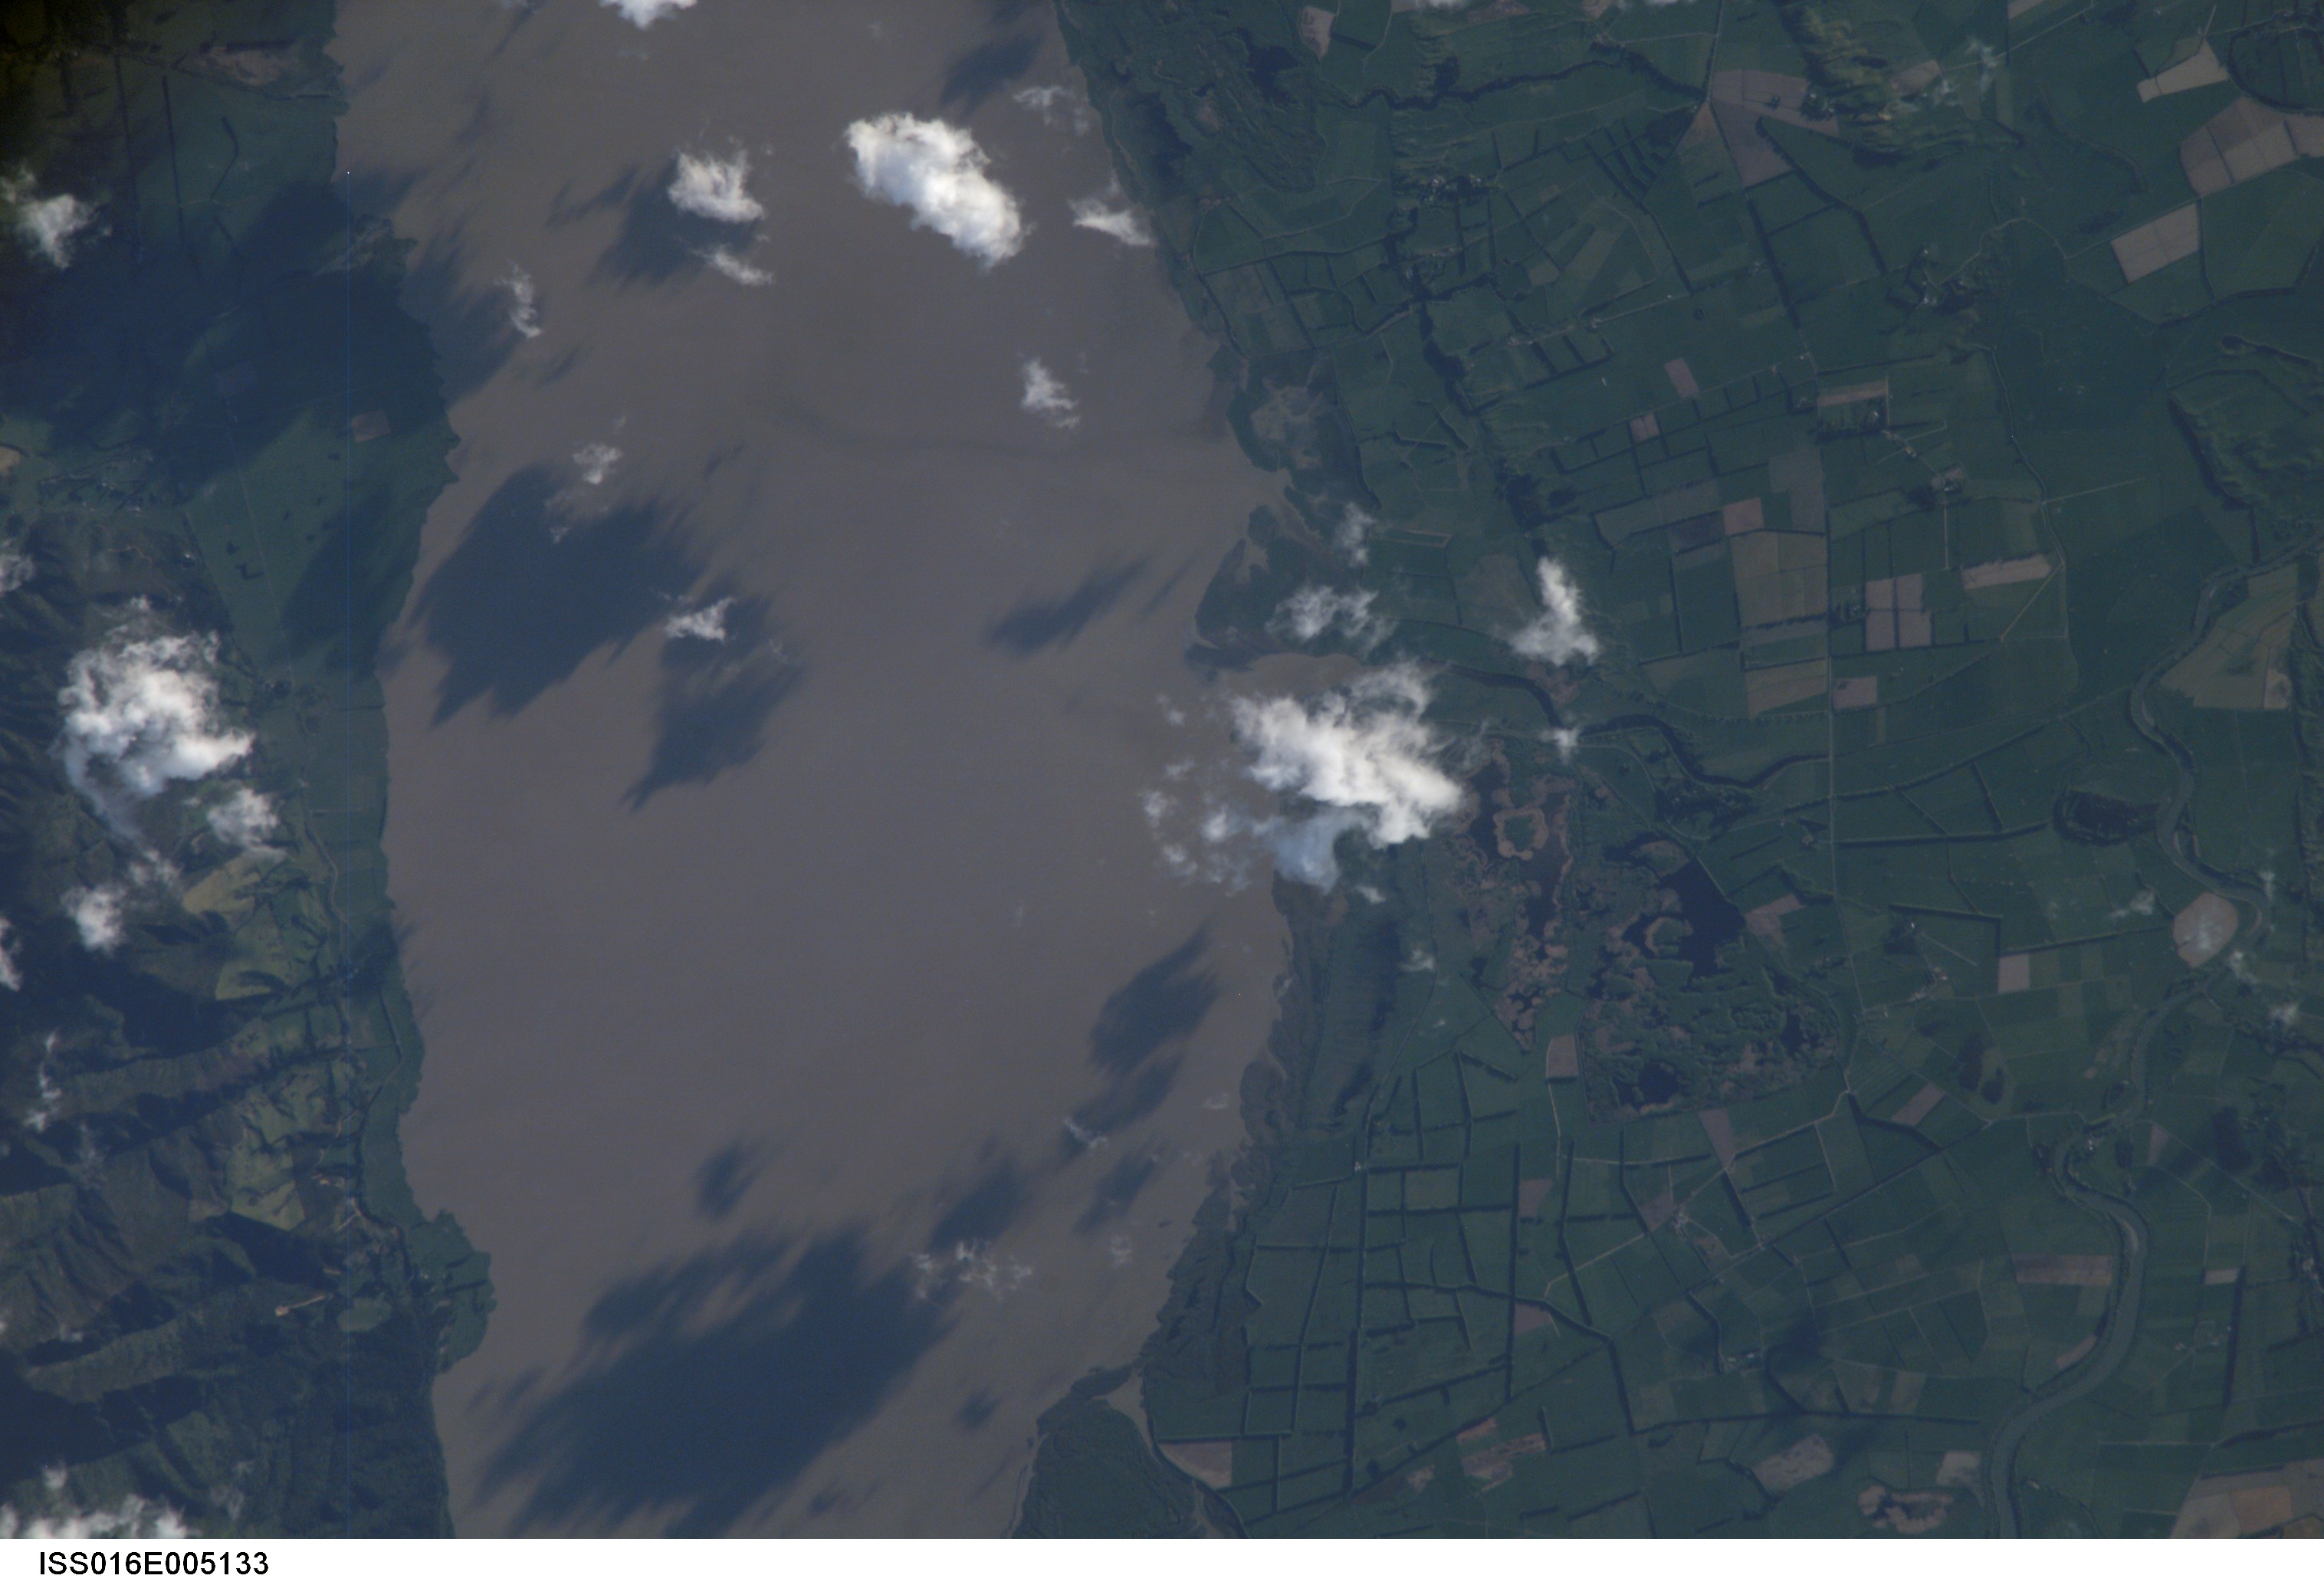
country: NEW ZEALAND-NI
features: LAKE WAIRARAPA, AGRICULTURE
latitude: -41.2
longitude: 175.3
